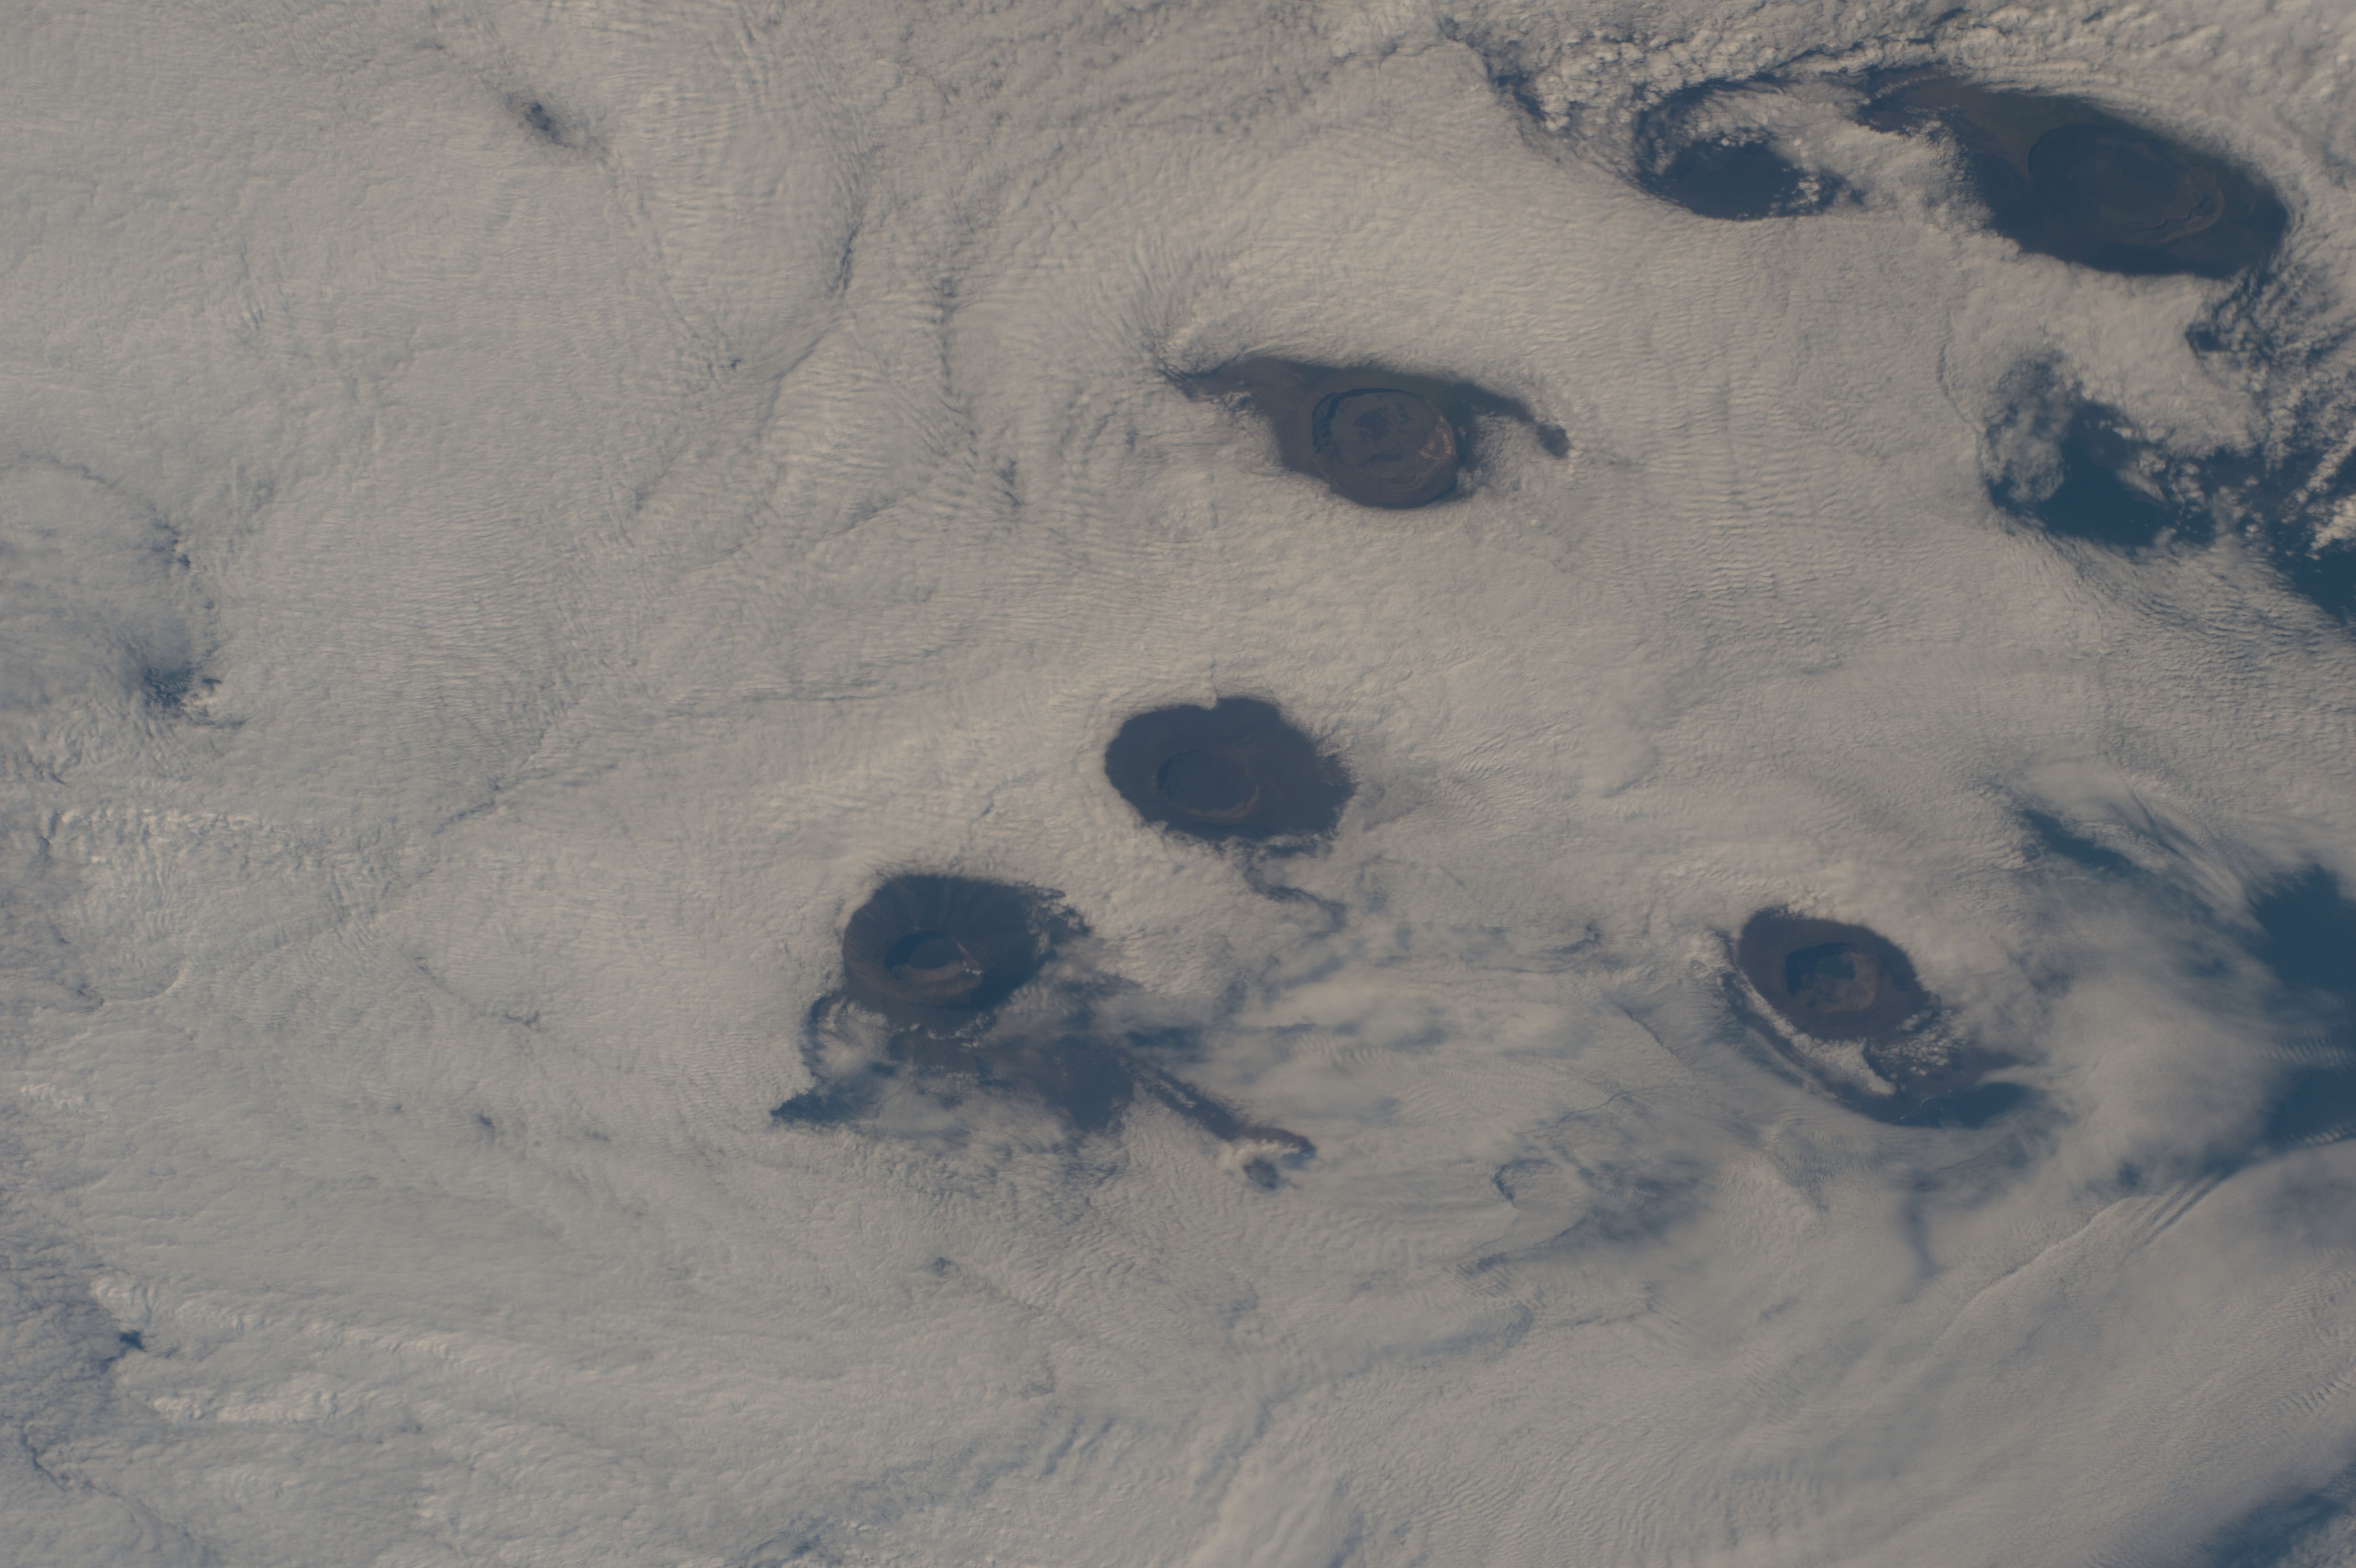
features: DARWIN VOLCANO,WOLF VOLCANO,VOLCANOS: SANTO TOMAS,WOLF,ALCEDO,DARWIN,ISABELA ISLAND,LA CUMBRE VOLCANO,FERNANDINA ISLAND,LA CUMBRE,ECUADOR,ALCEDO VOLCANO,SIERRA NEGRA
